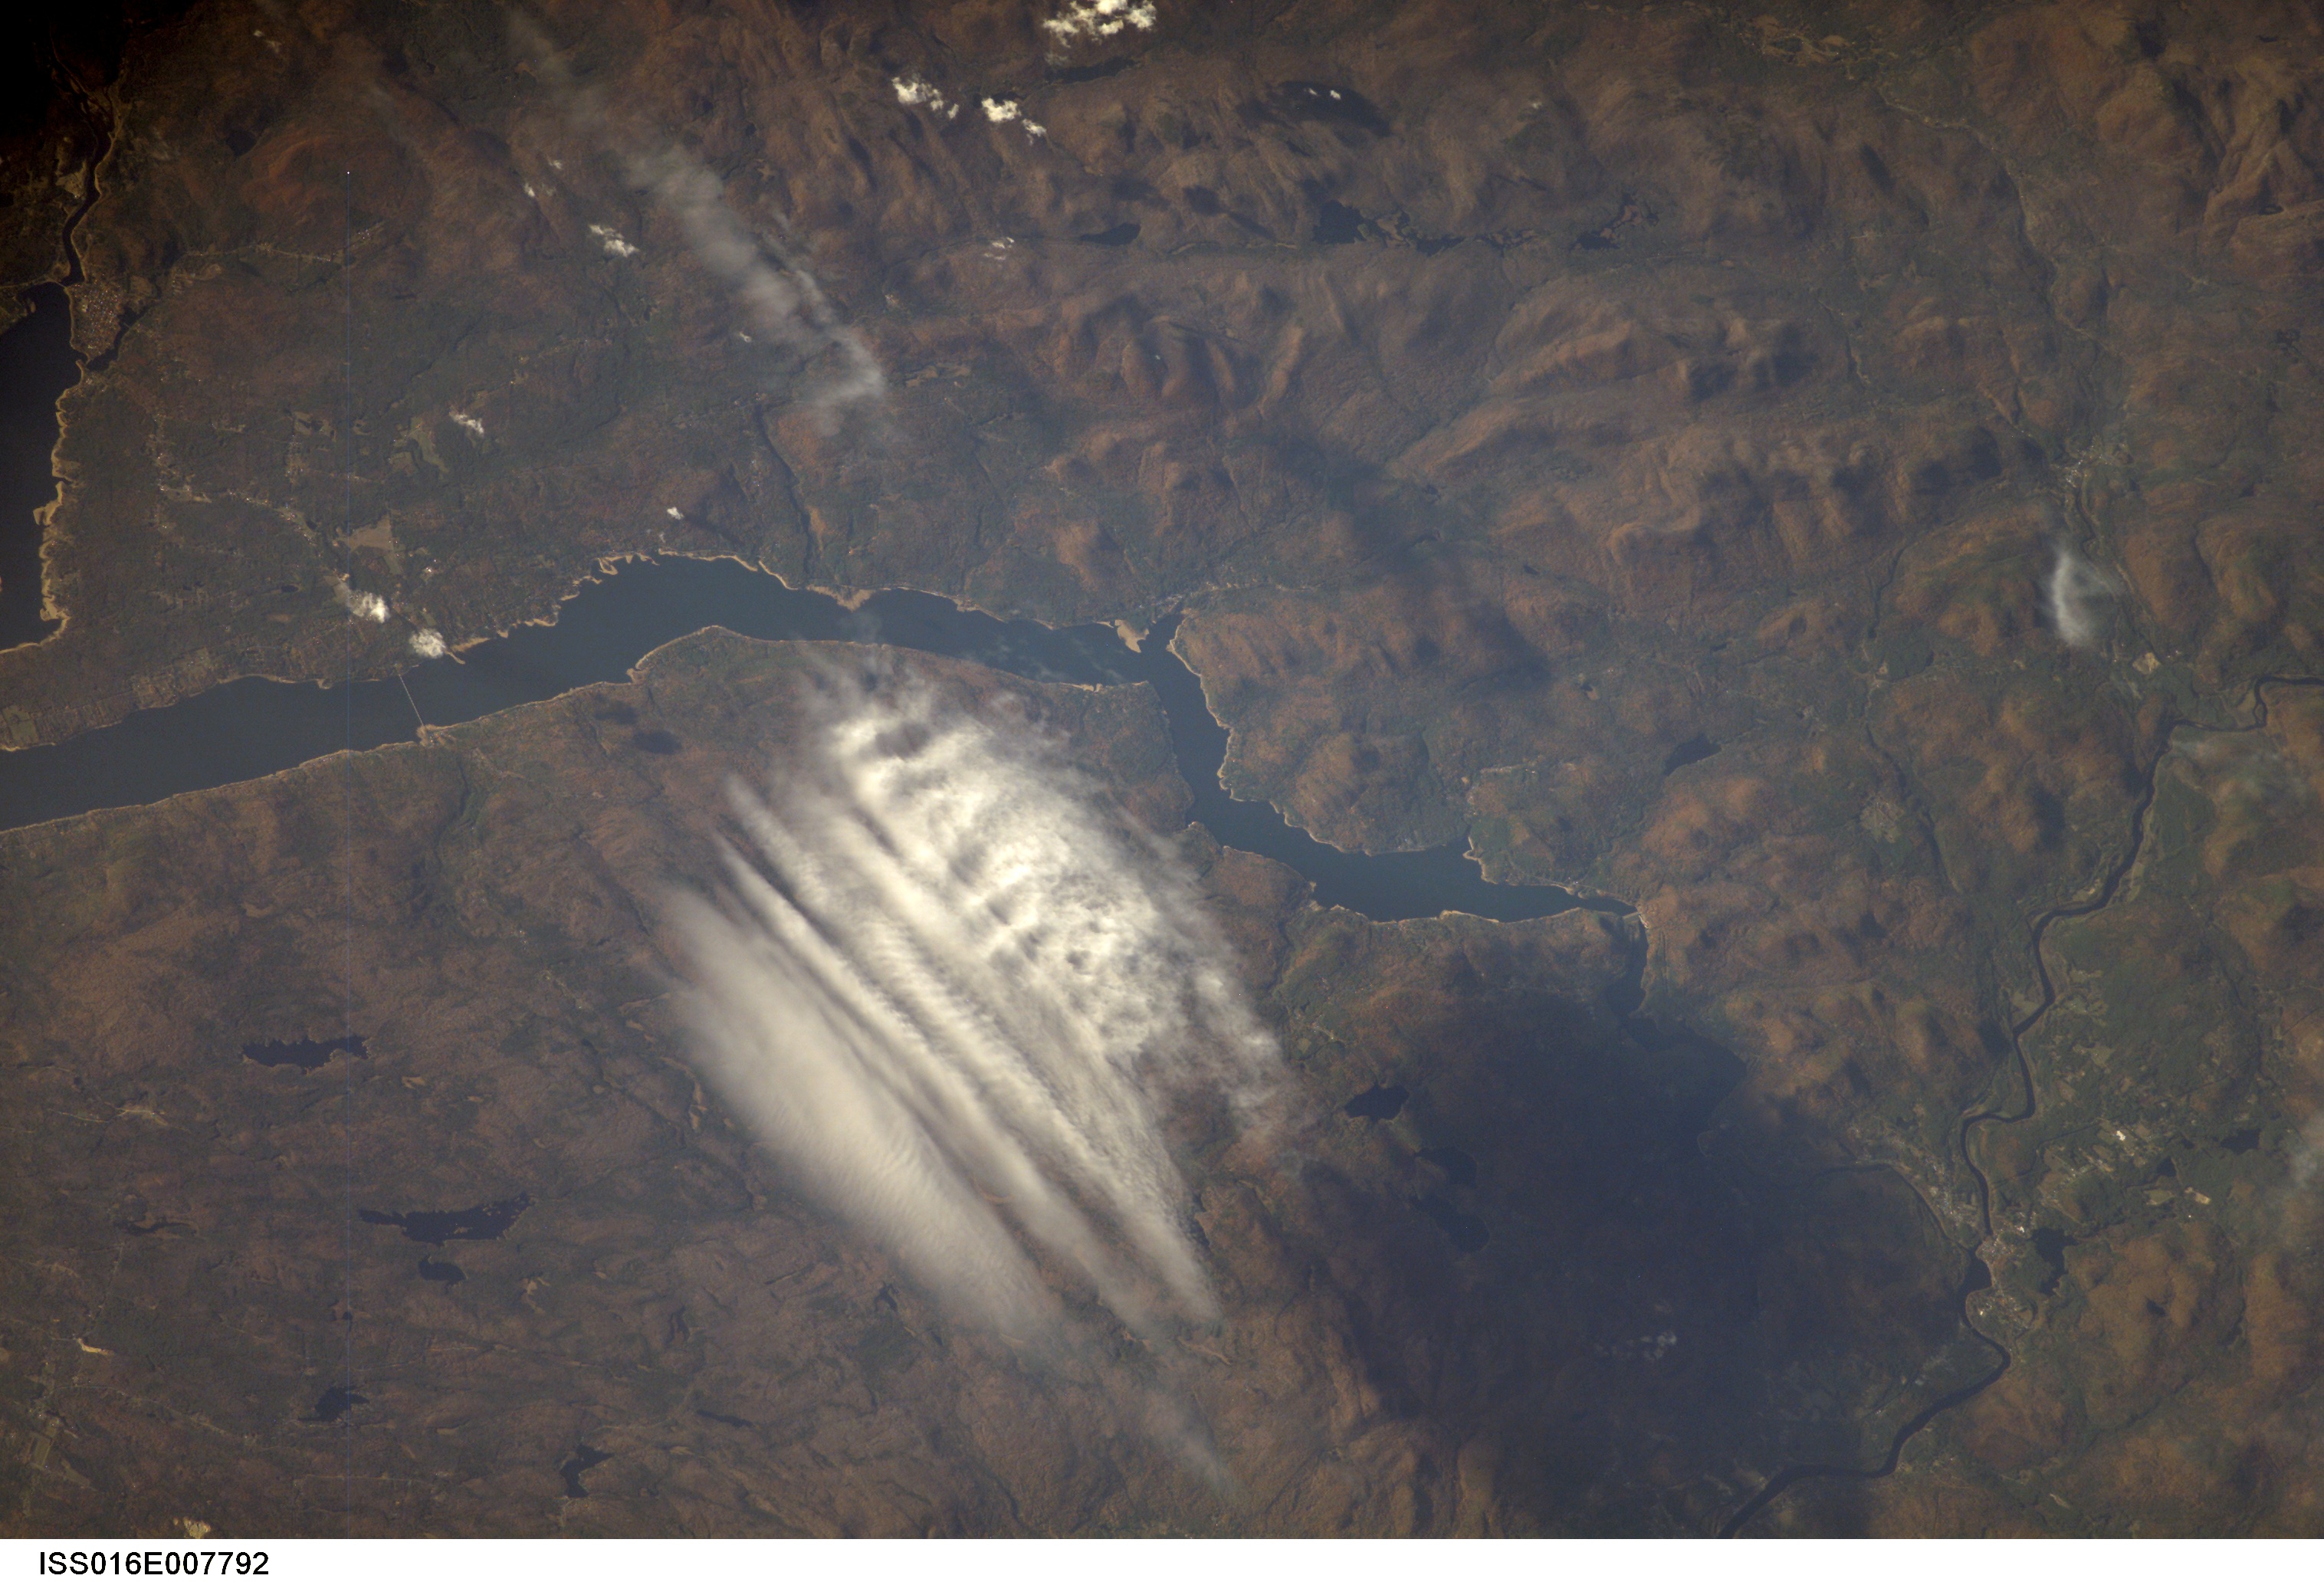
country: USA-NEW YORK
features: GREAT SACANDAGA L., HADLEY
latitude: 43.3
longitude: -74.0
